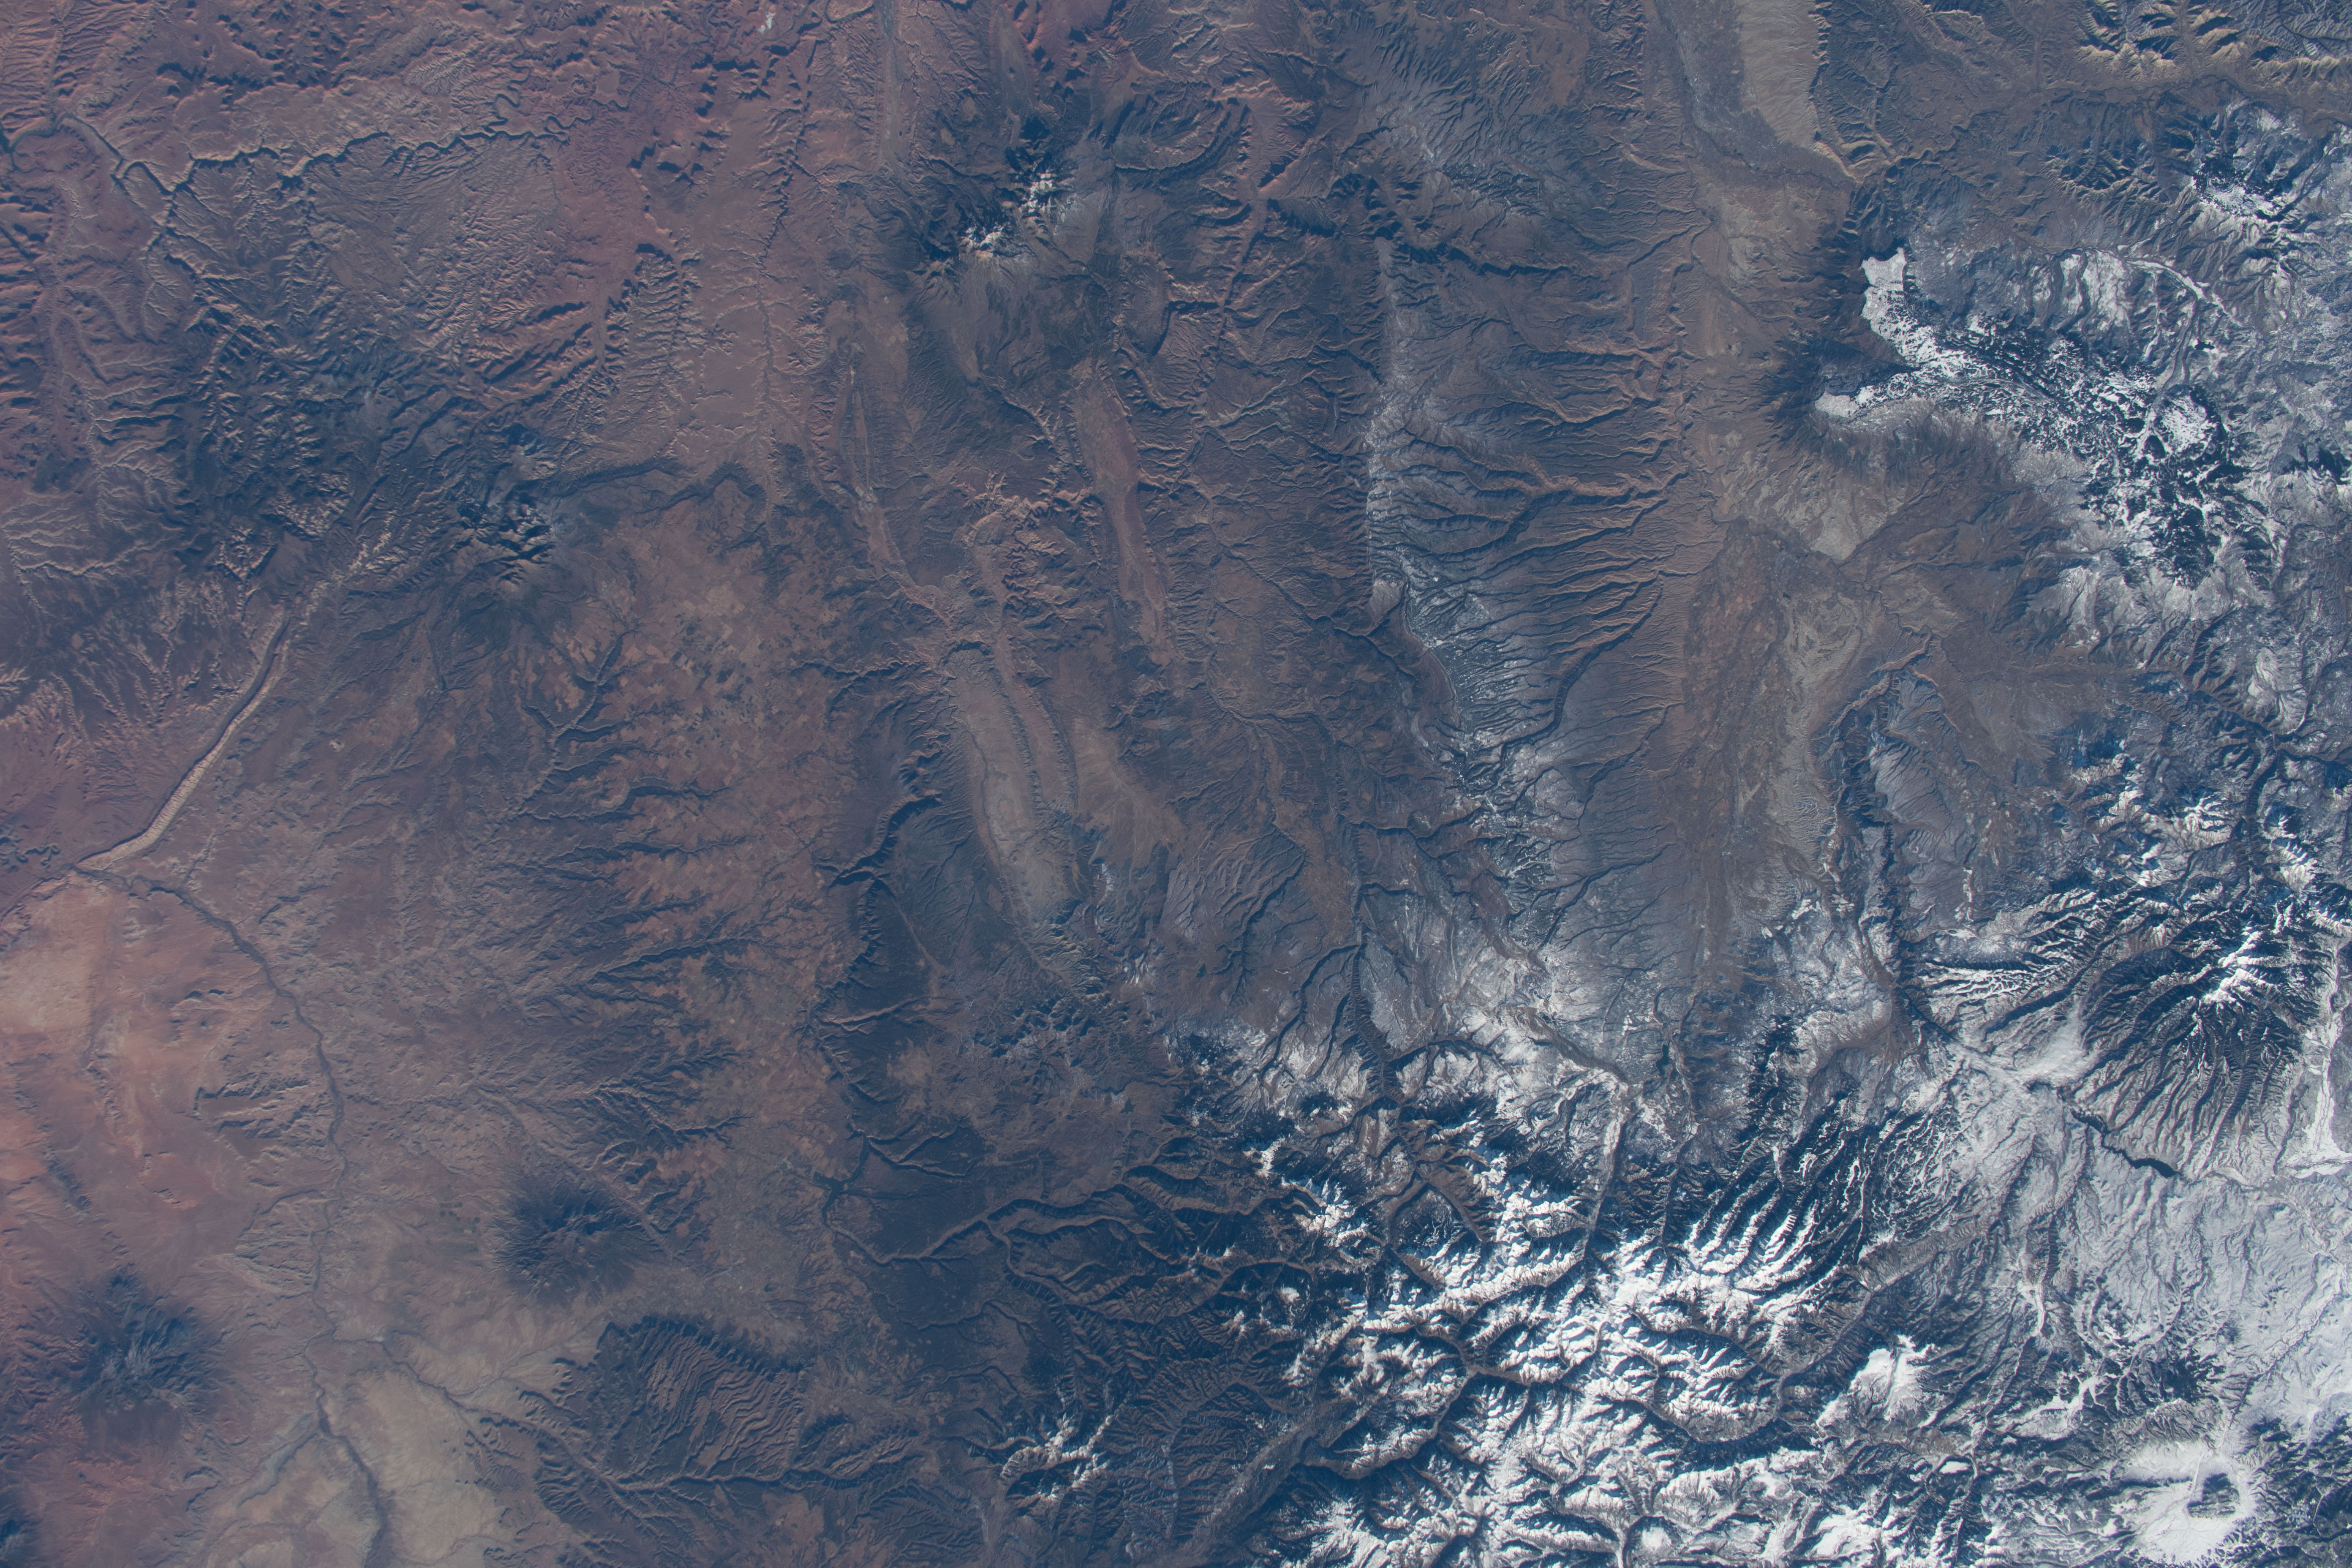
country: USA-COLORADO
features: UNCOMPAHGRE NATIONAL FOREST, DOMINGUES-ESCALANTE NATIONAL CONSERVATION AREA
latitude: 38.0
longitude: -108.5
